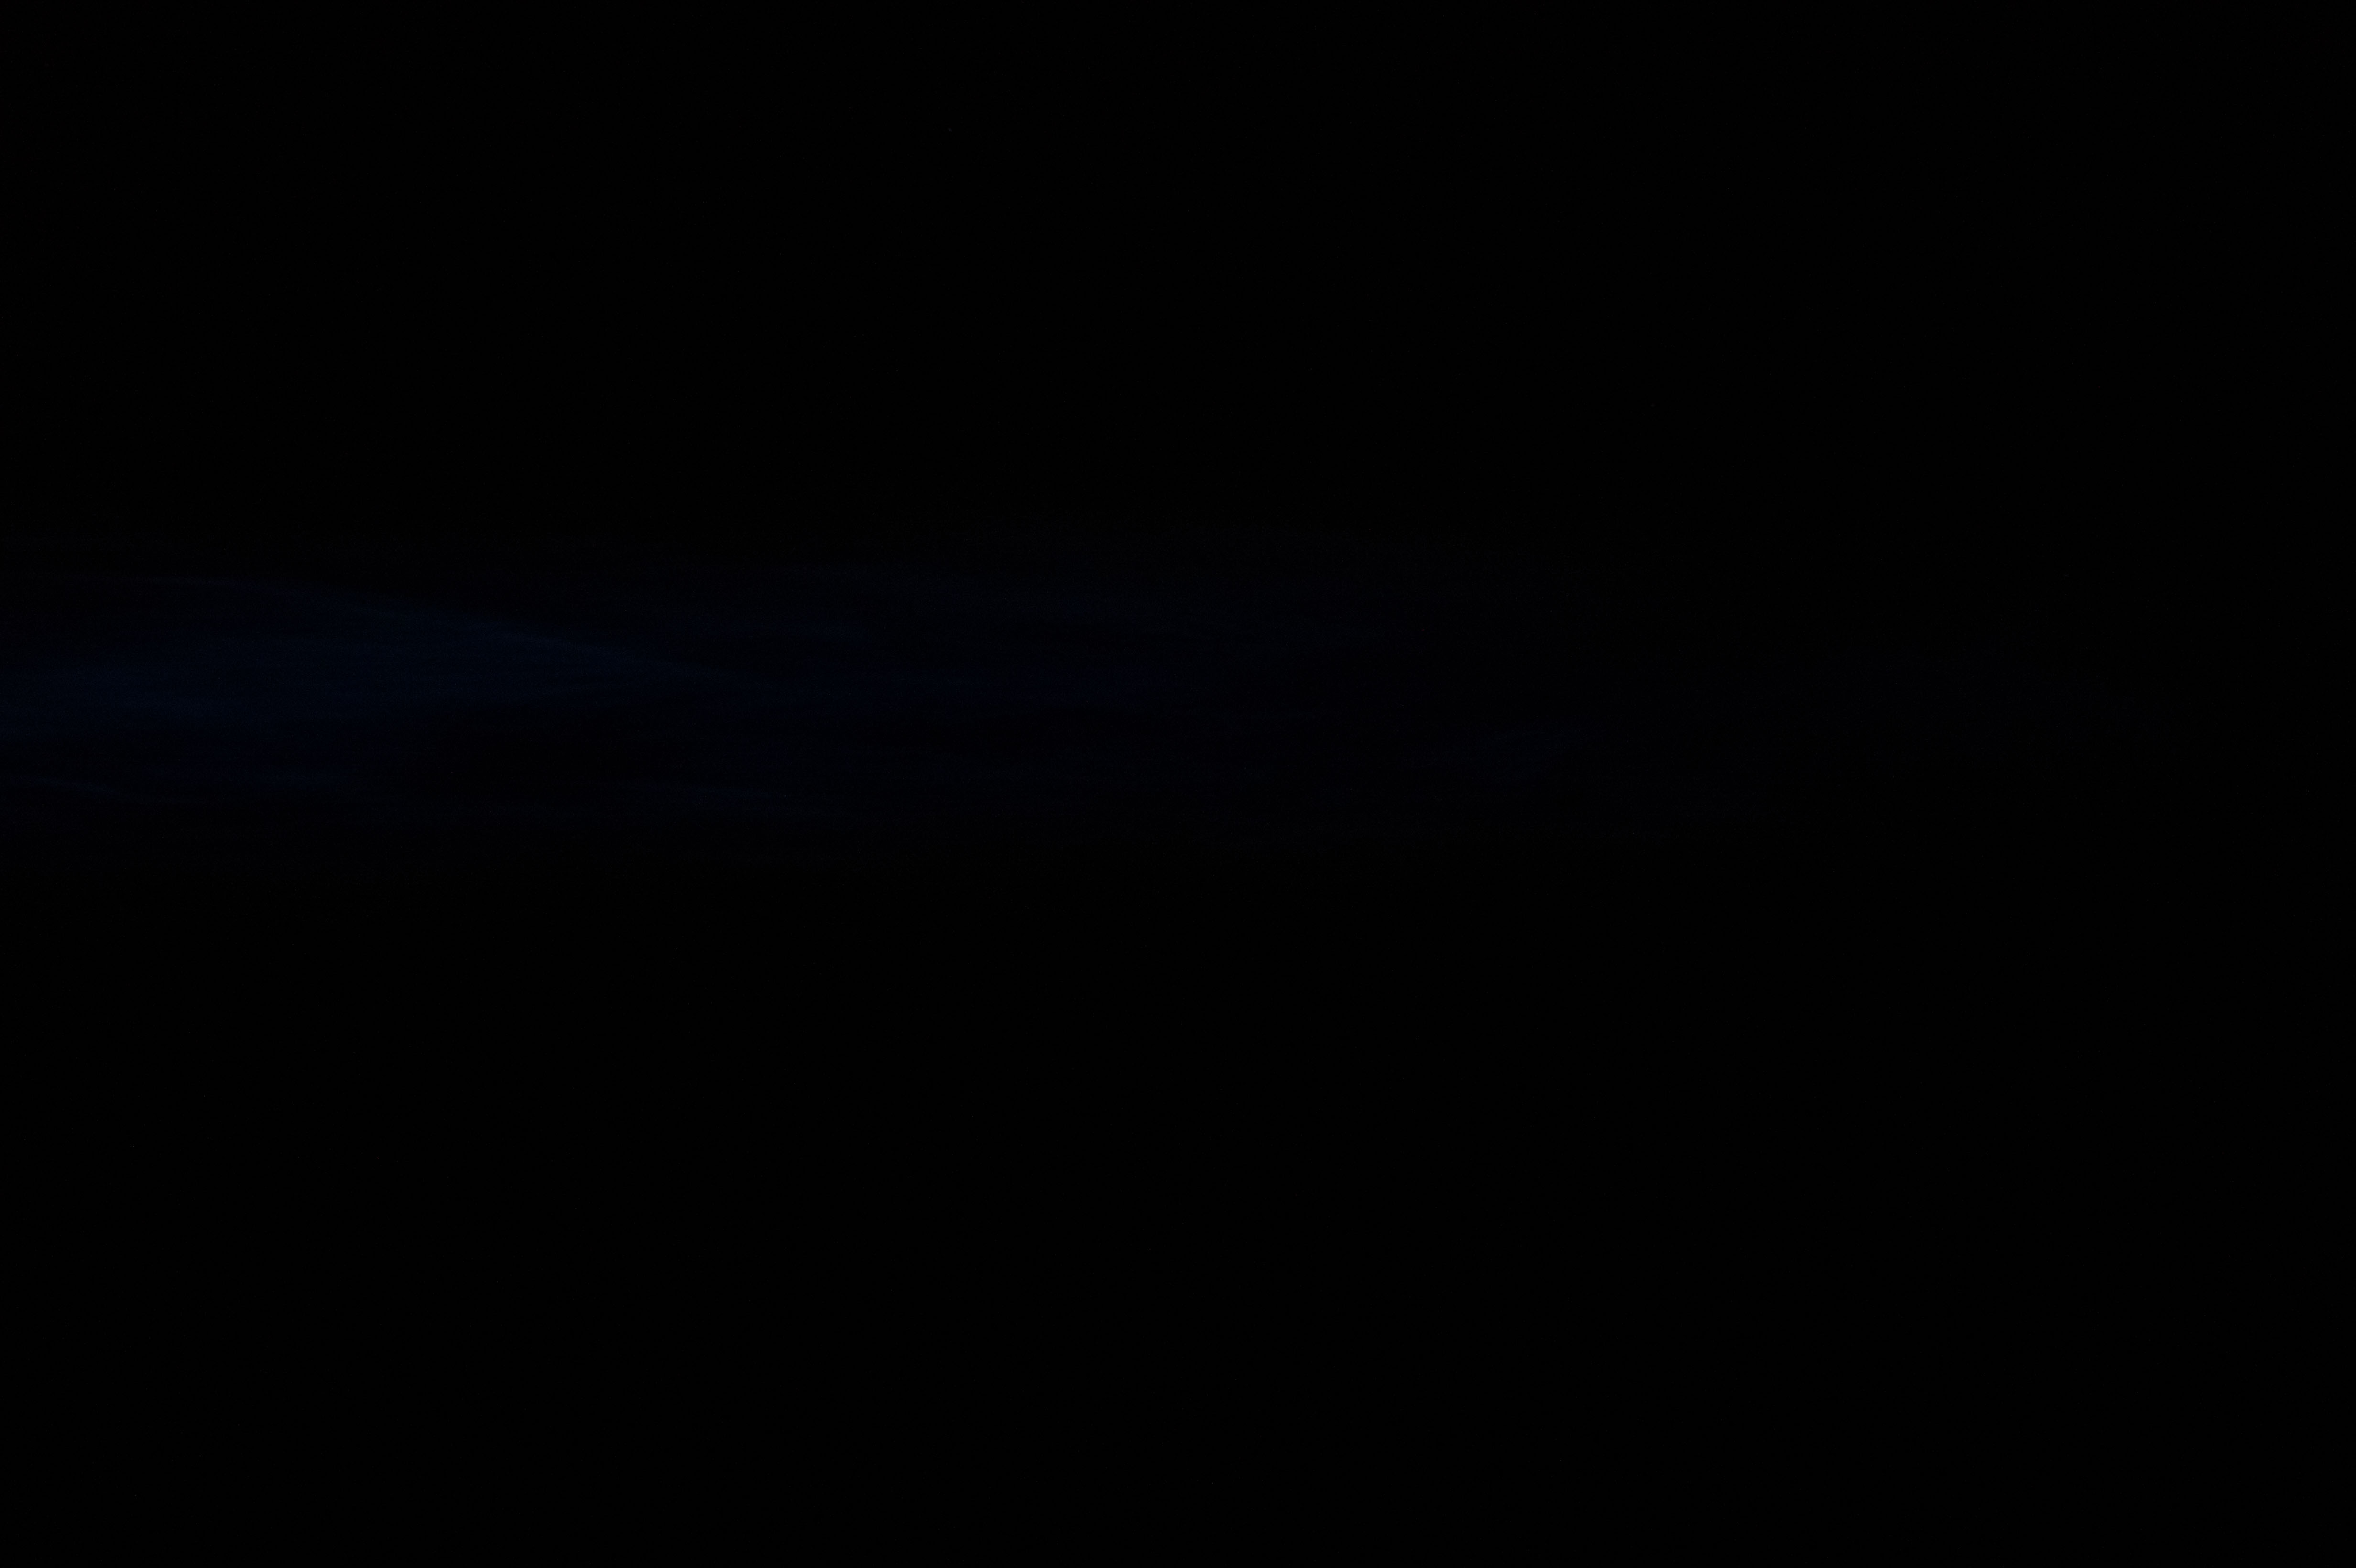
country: KAZAKHSTAN
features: NOCTILUCENT CLOUDS, ATMOSPHERIC LIMB
